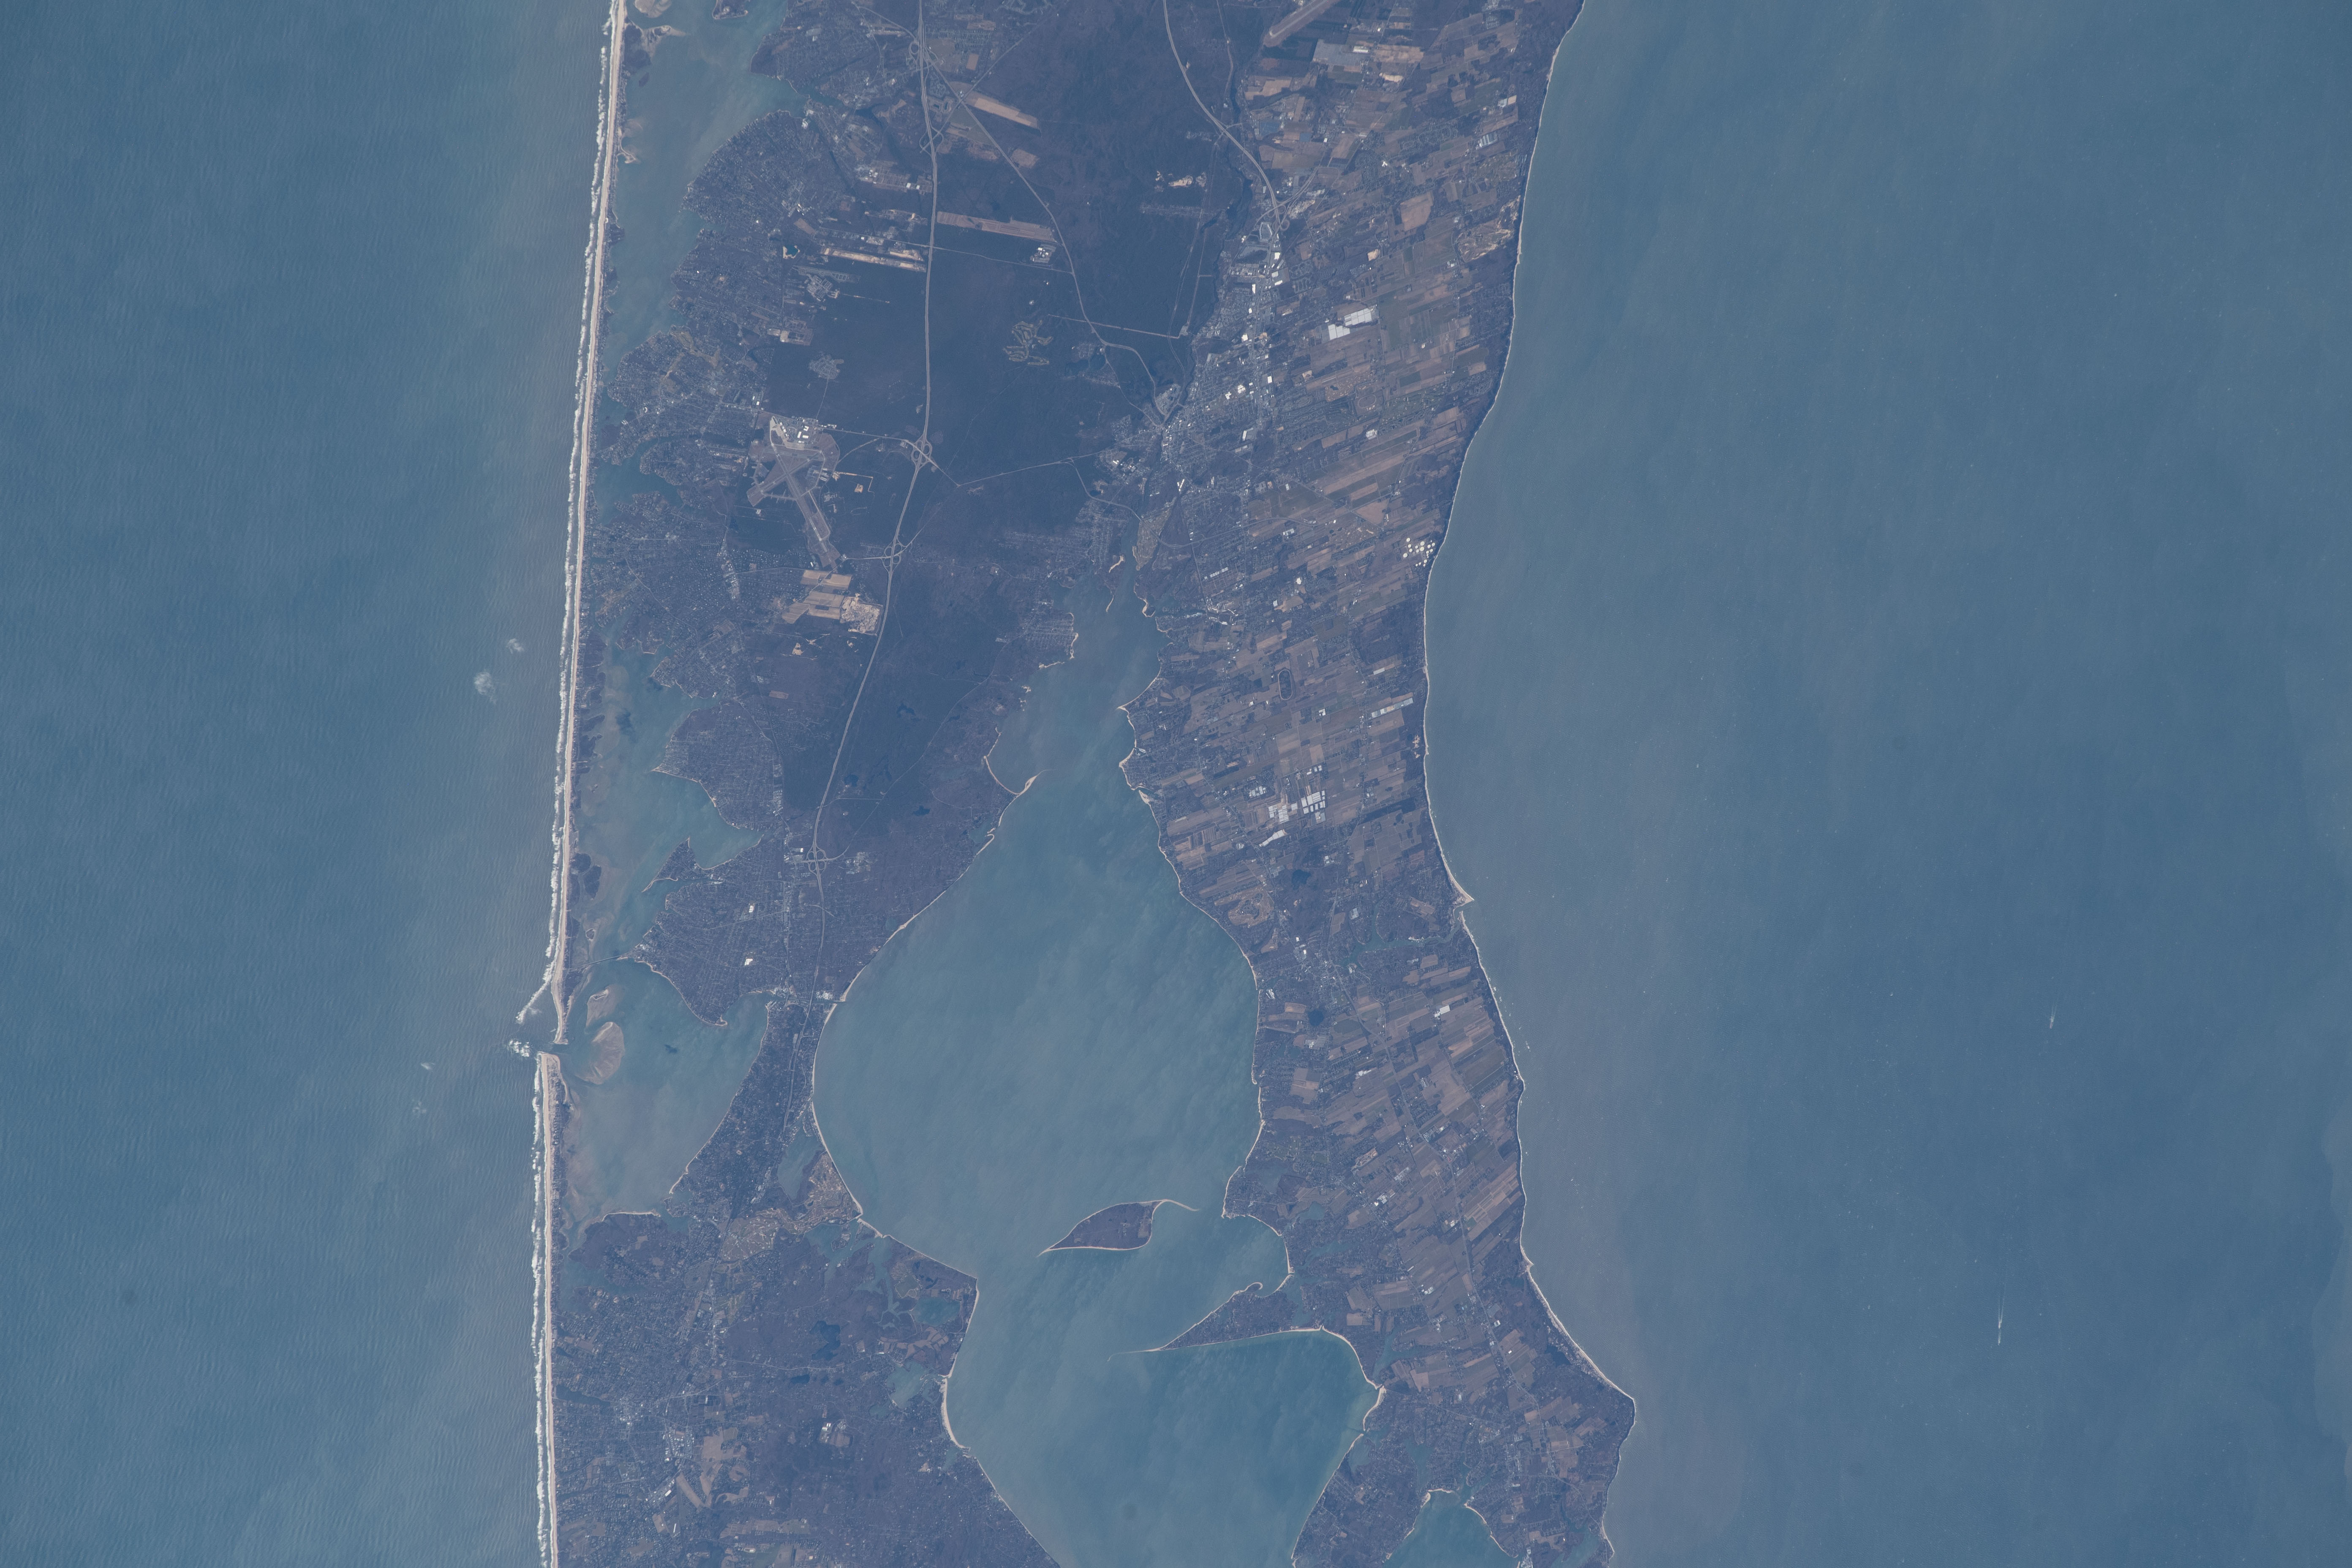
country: USA-NEW YORK
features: ROBINS ISLAND, GREAT PECONIC BAY, FLANDERS BAY
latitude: 41.0
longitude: -72.6
